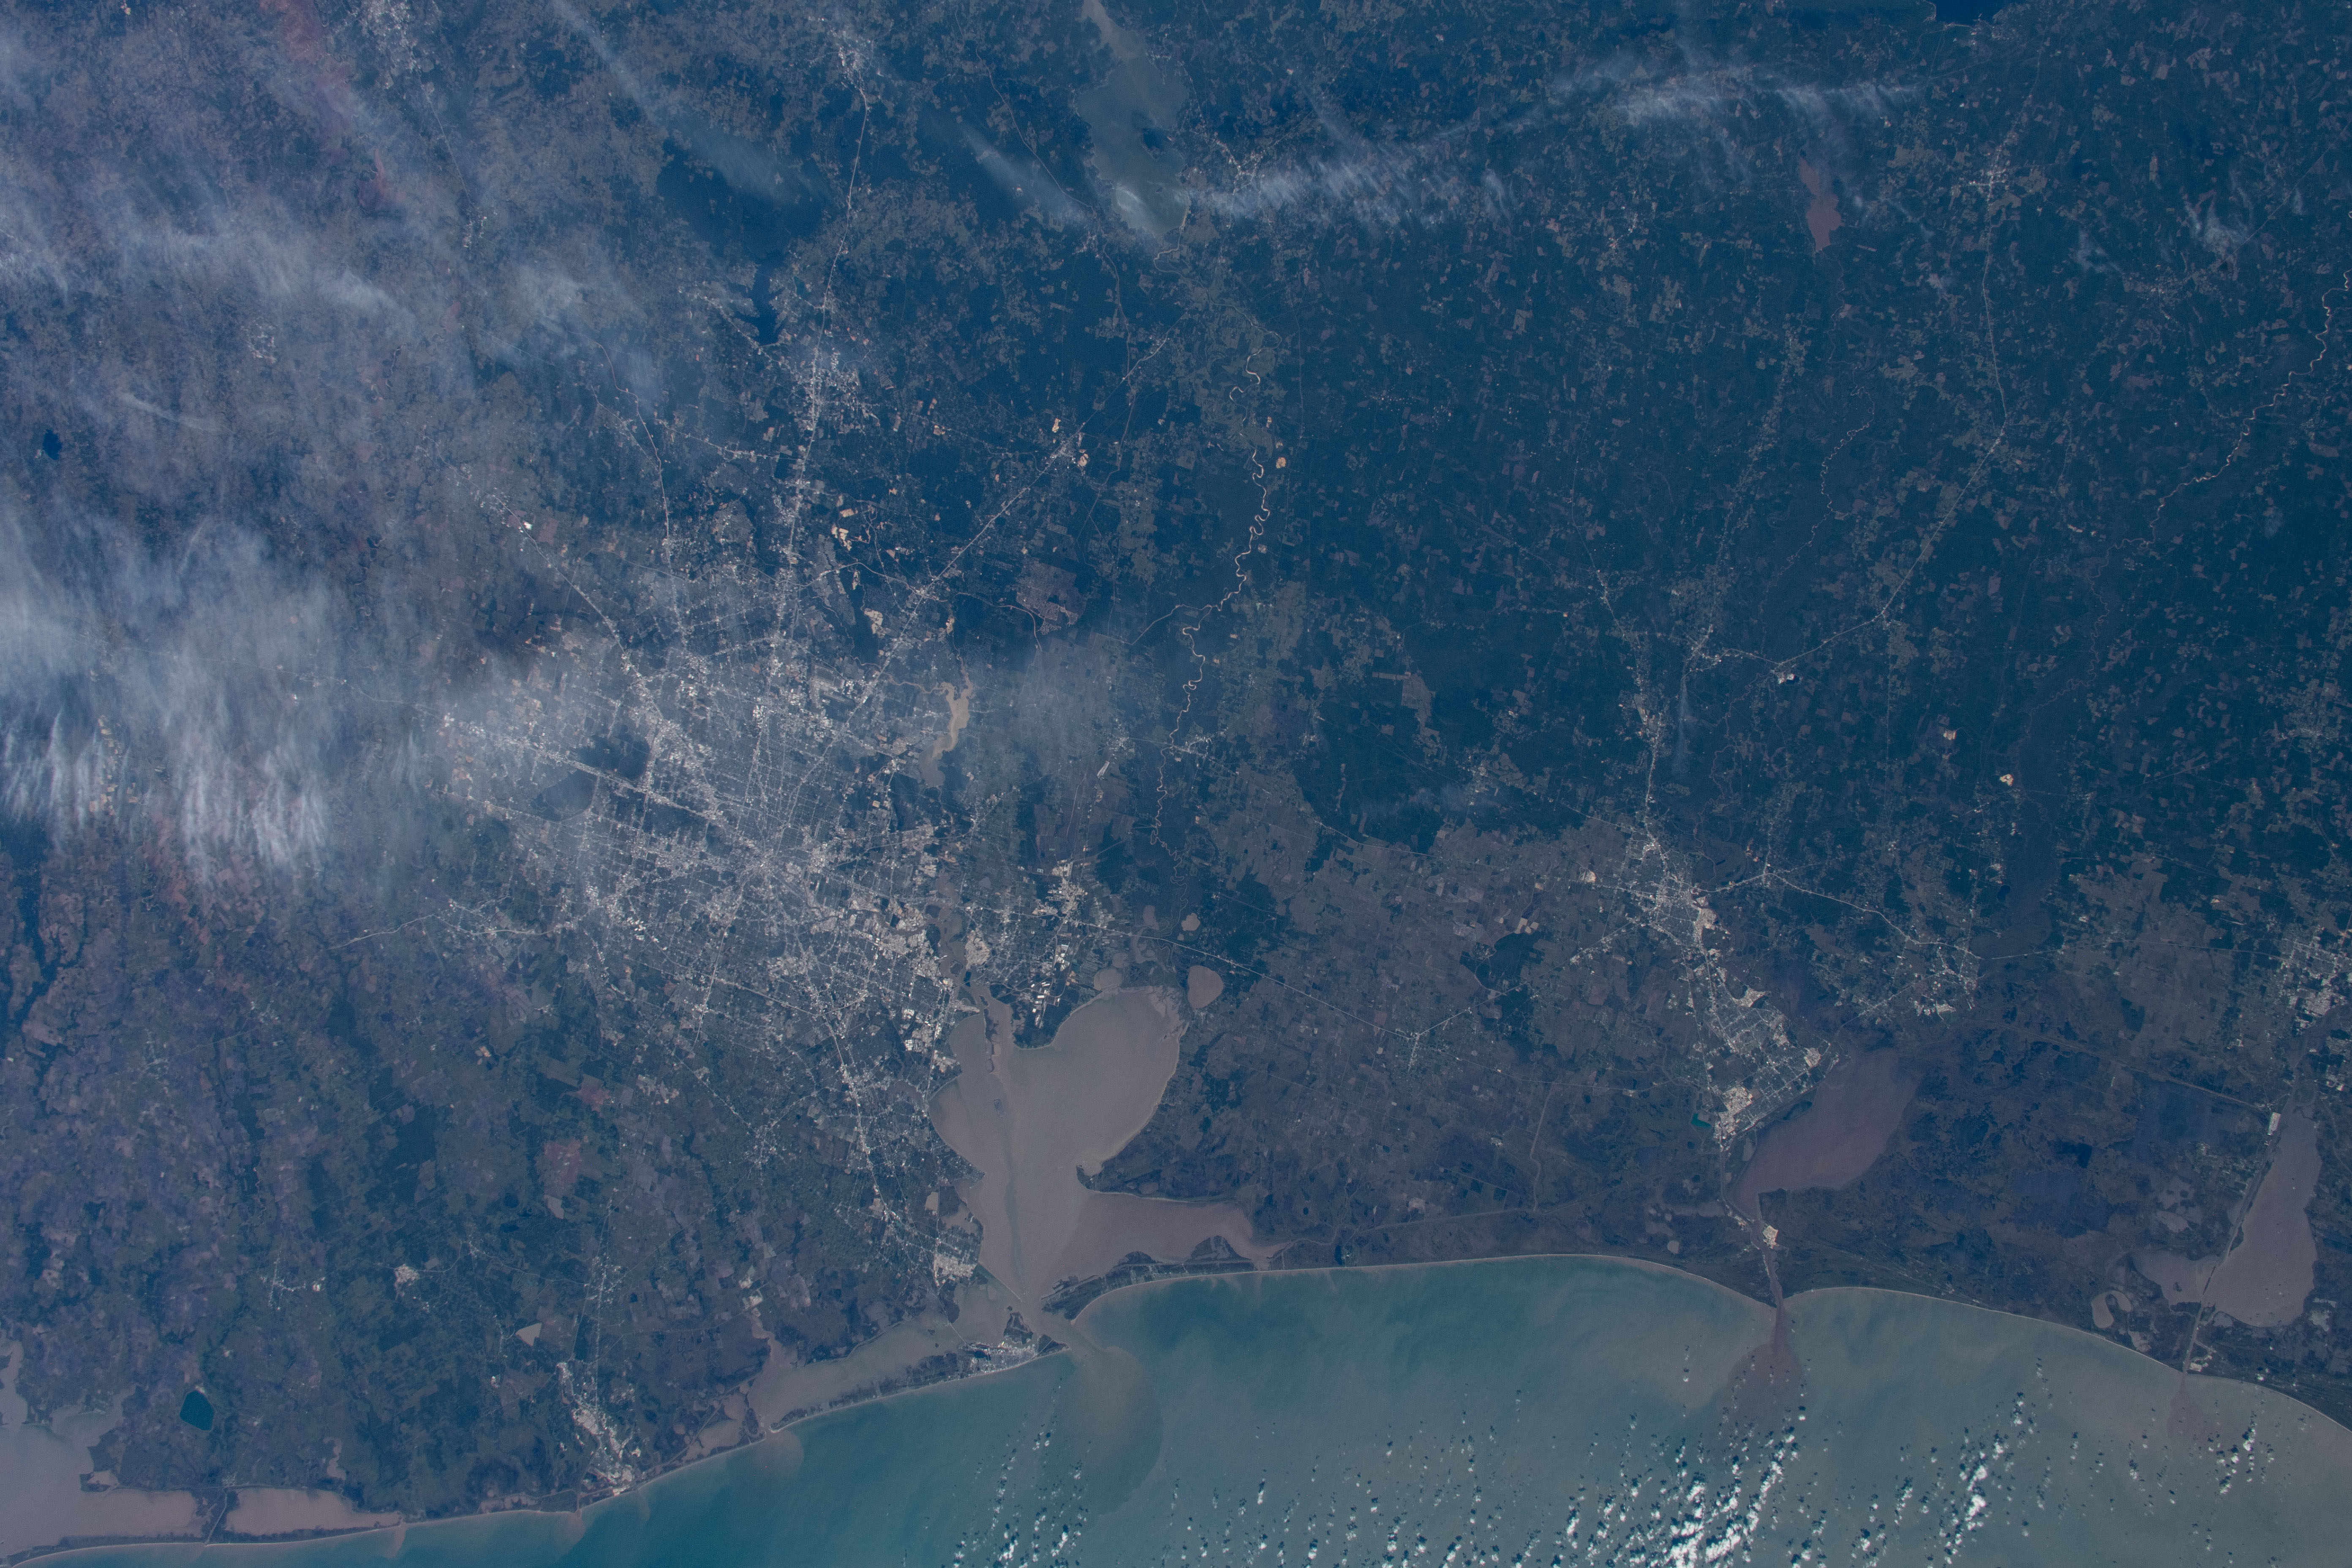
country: USA-TEXAS
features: HOUSTON, GALVESTON BAY, GALVESTON ISLAND
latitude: 30.0
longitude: -94.5
